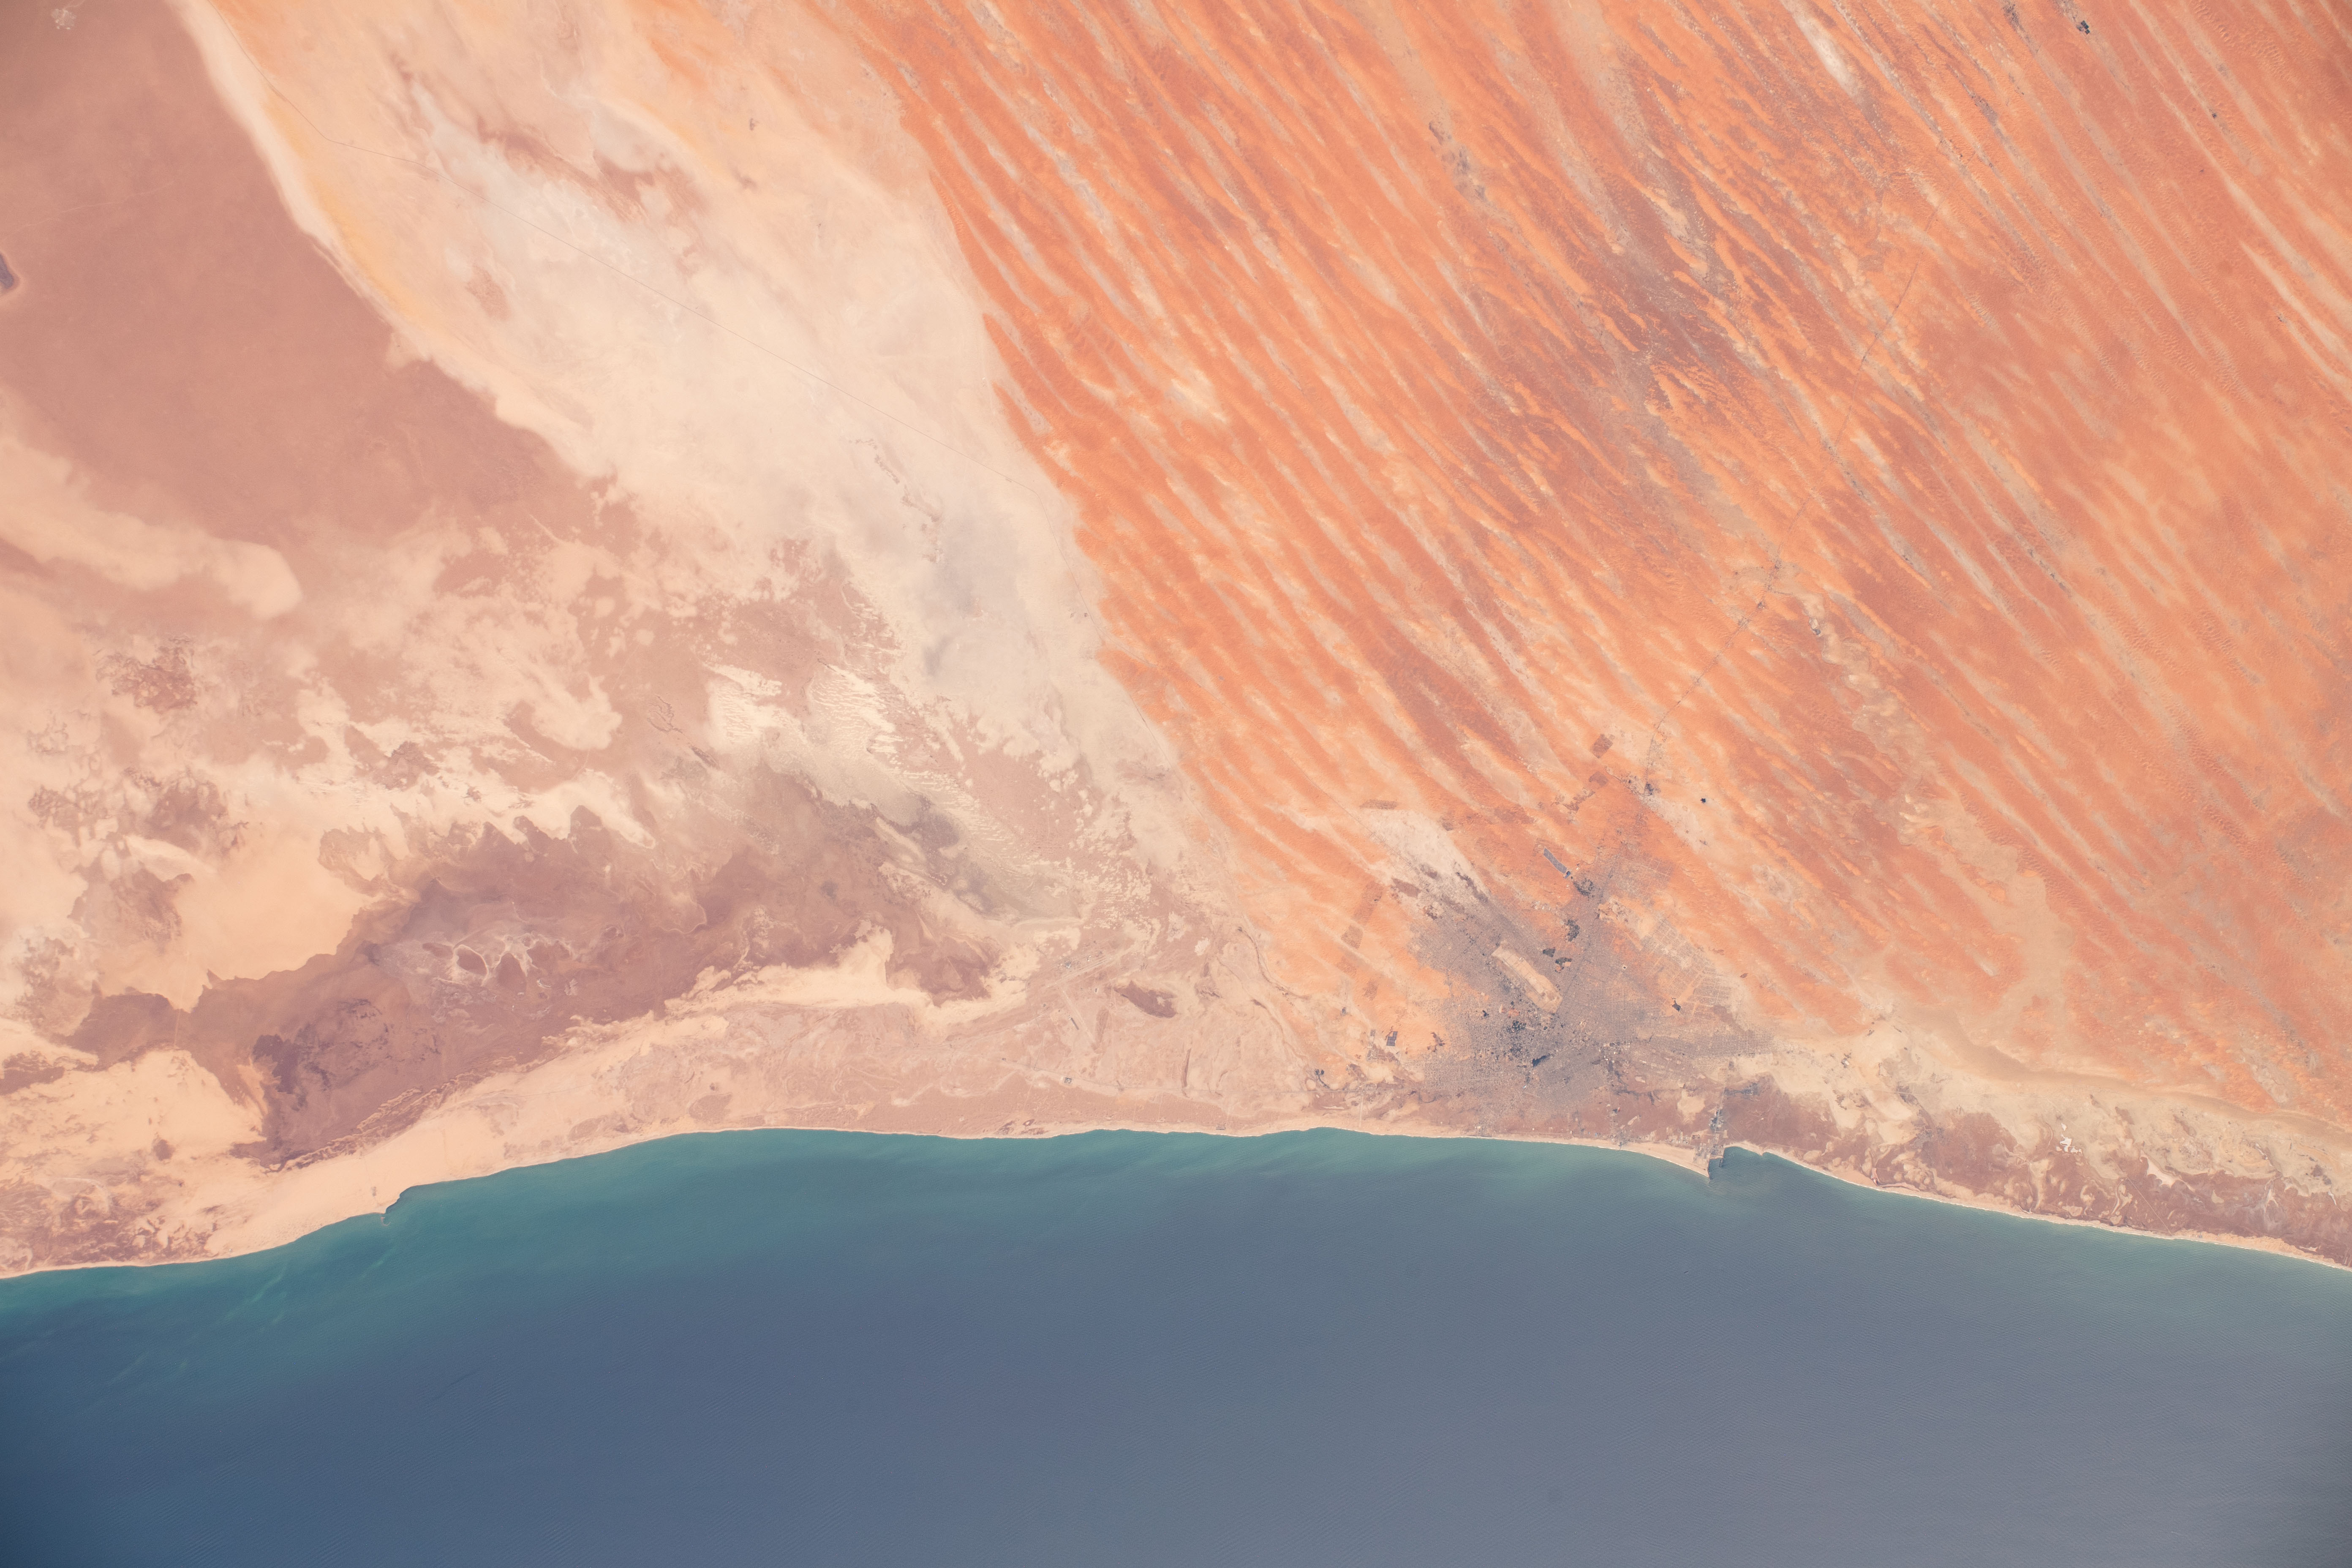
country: MAURITANIA
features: TRARZA DESERT, NOUAKCHOTT
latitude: 18.3
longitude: -15.8
